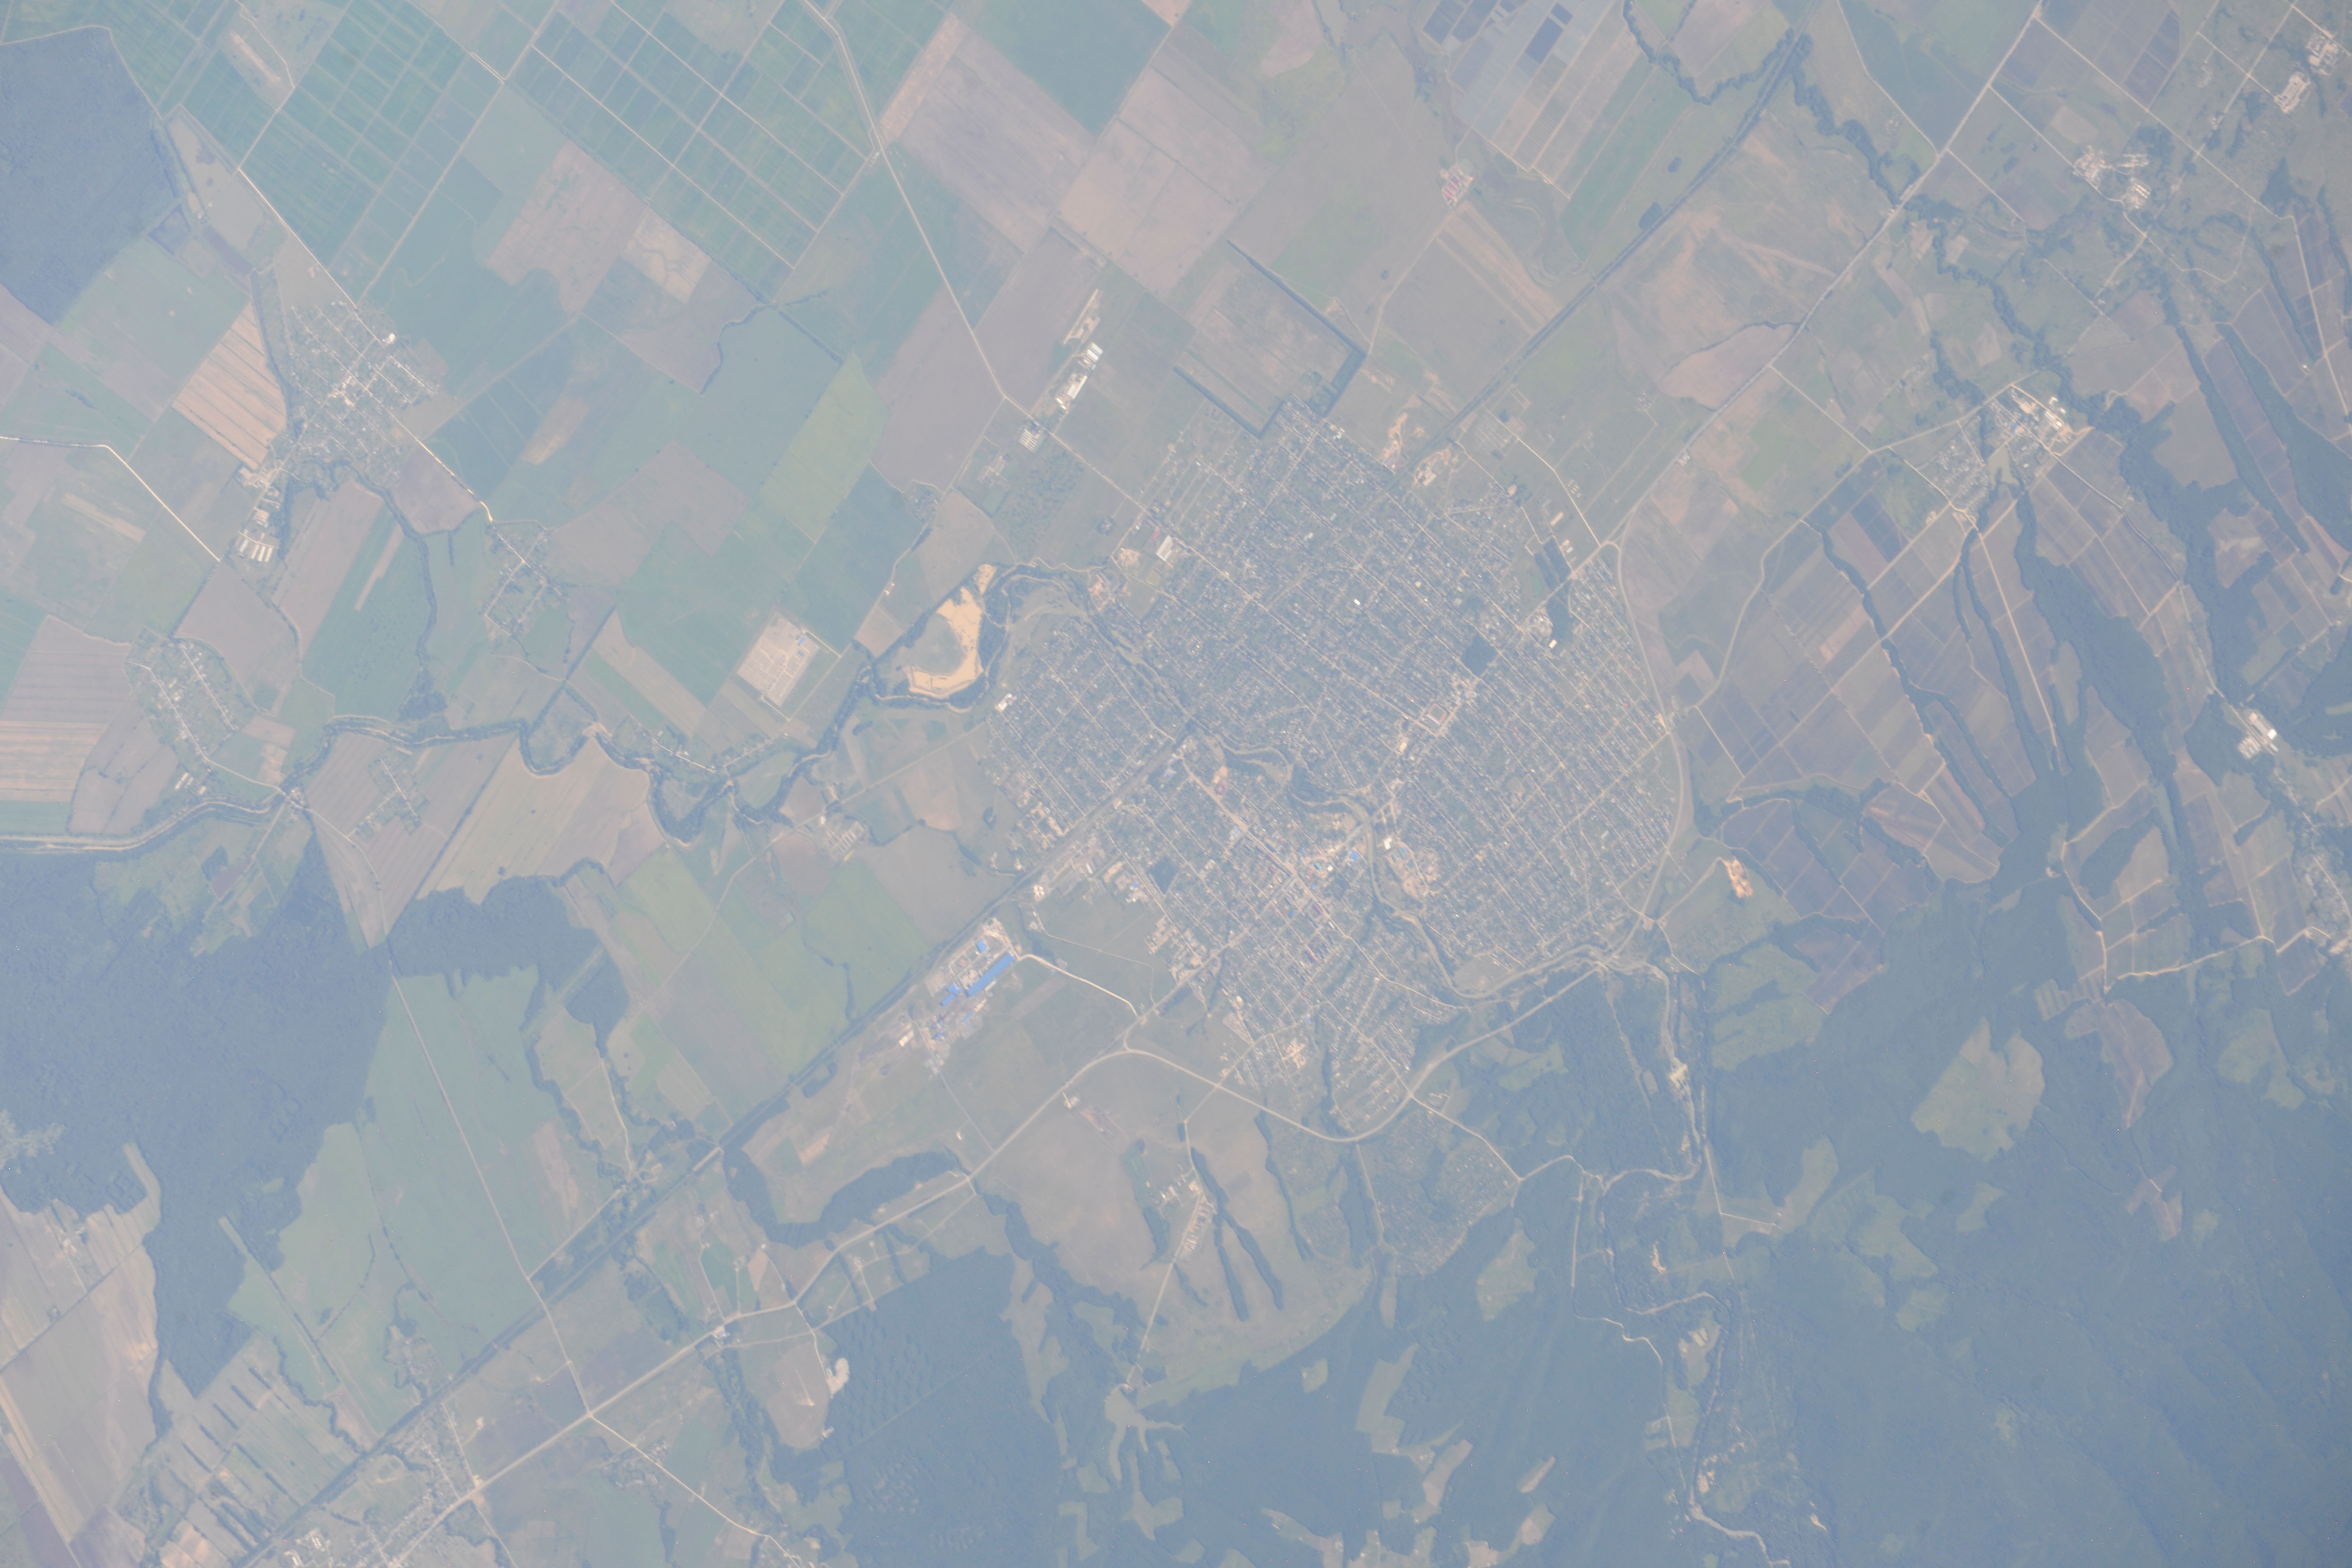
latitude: 44.8
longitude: 38.0
